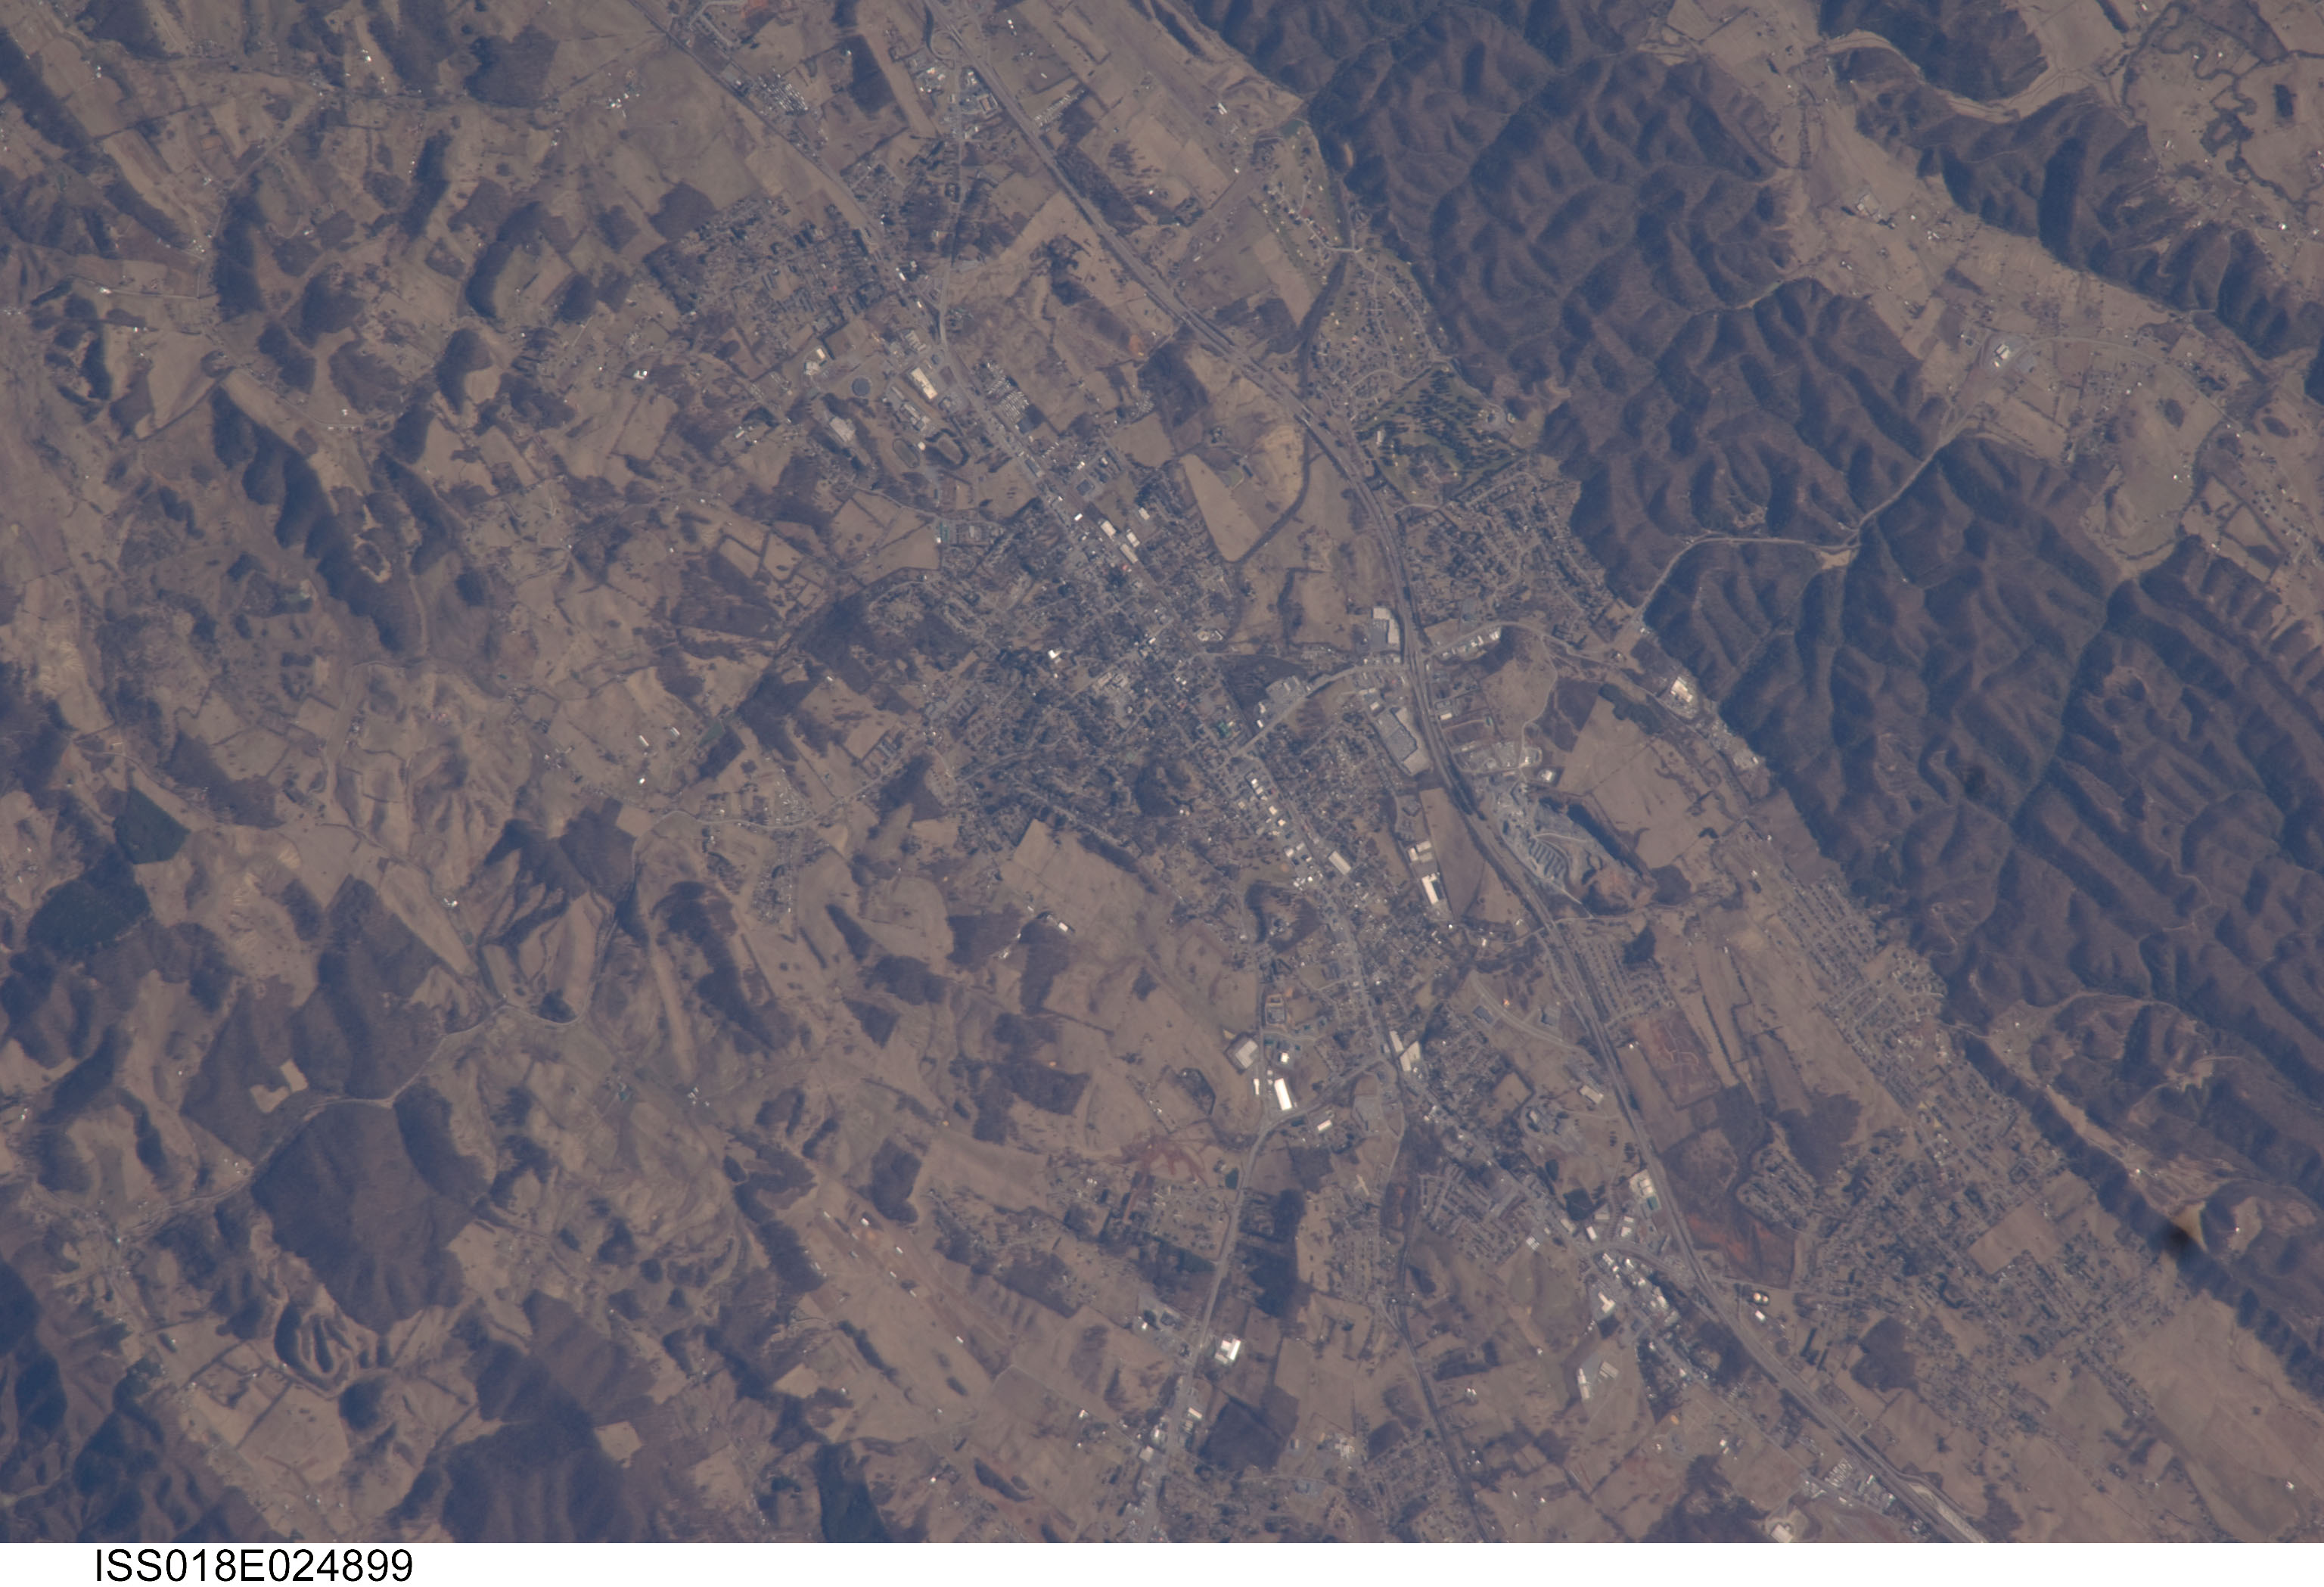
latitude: 36.7
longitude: -82.0
